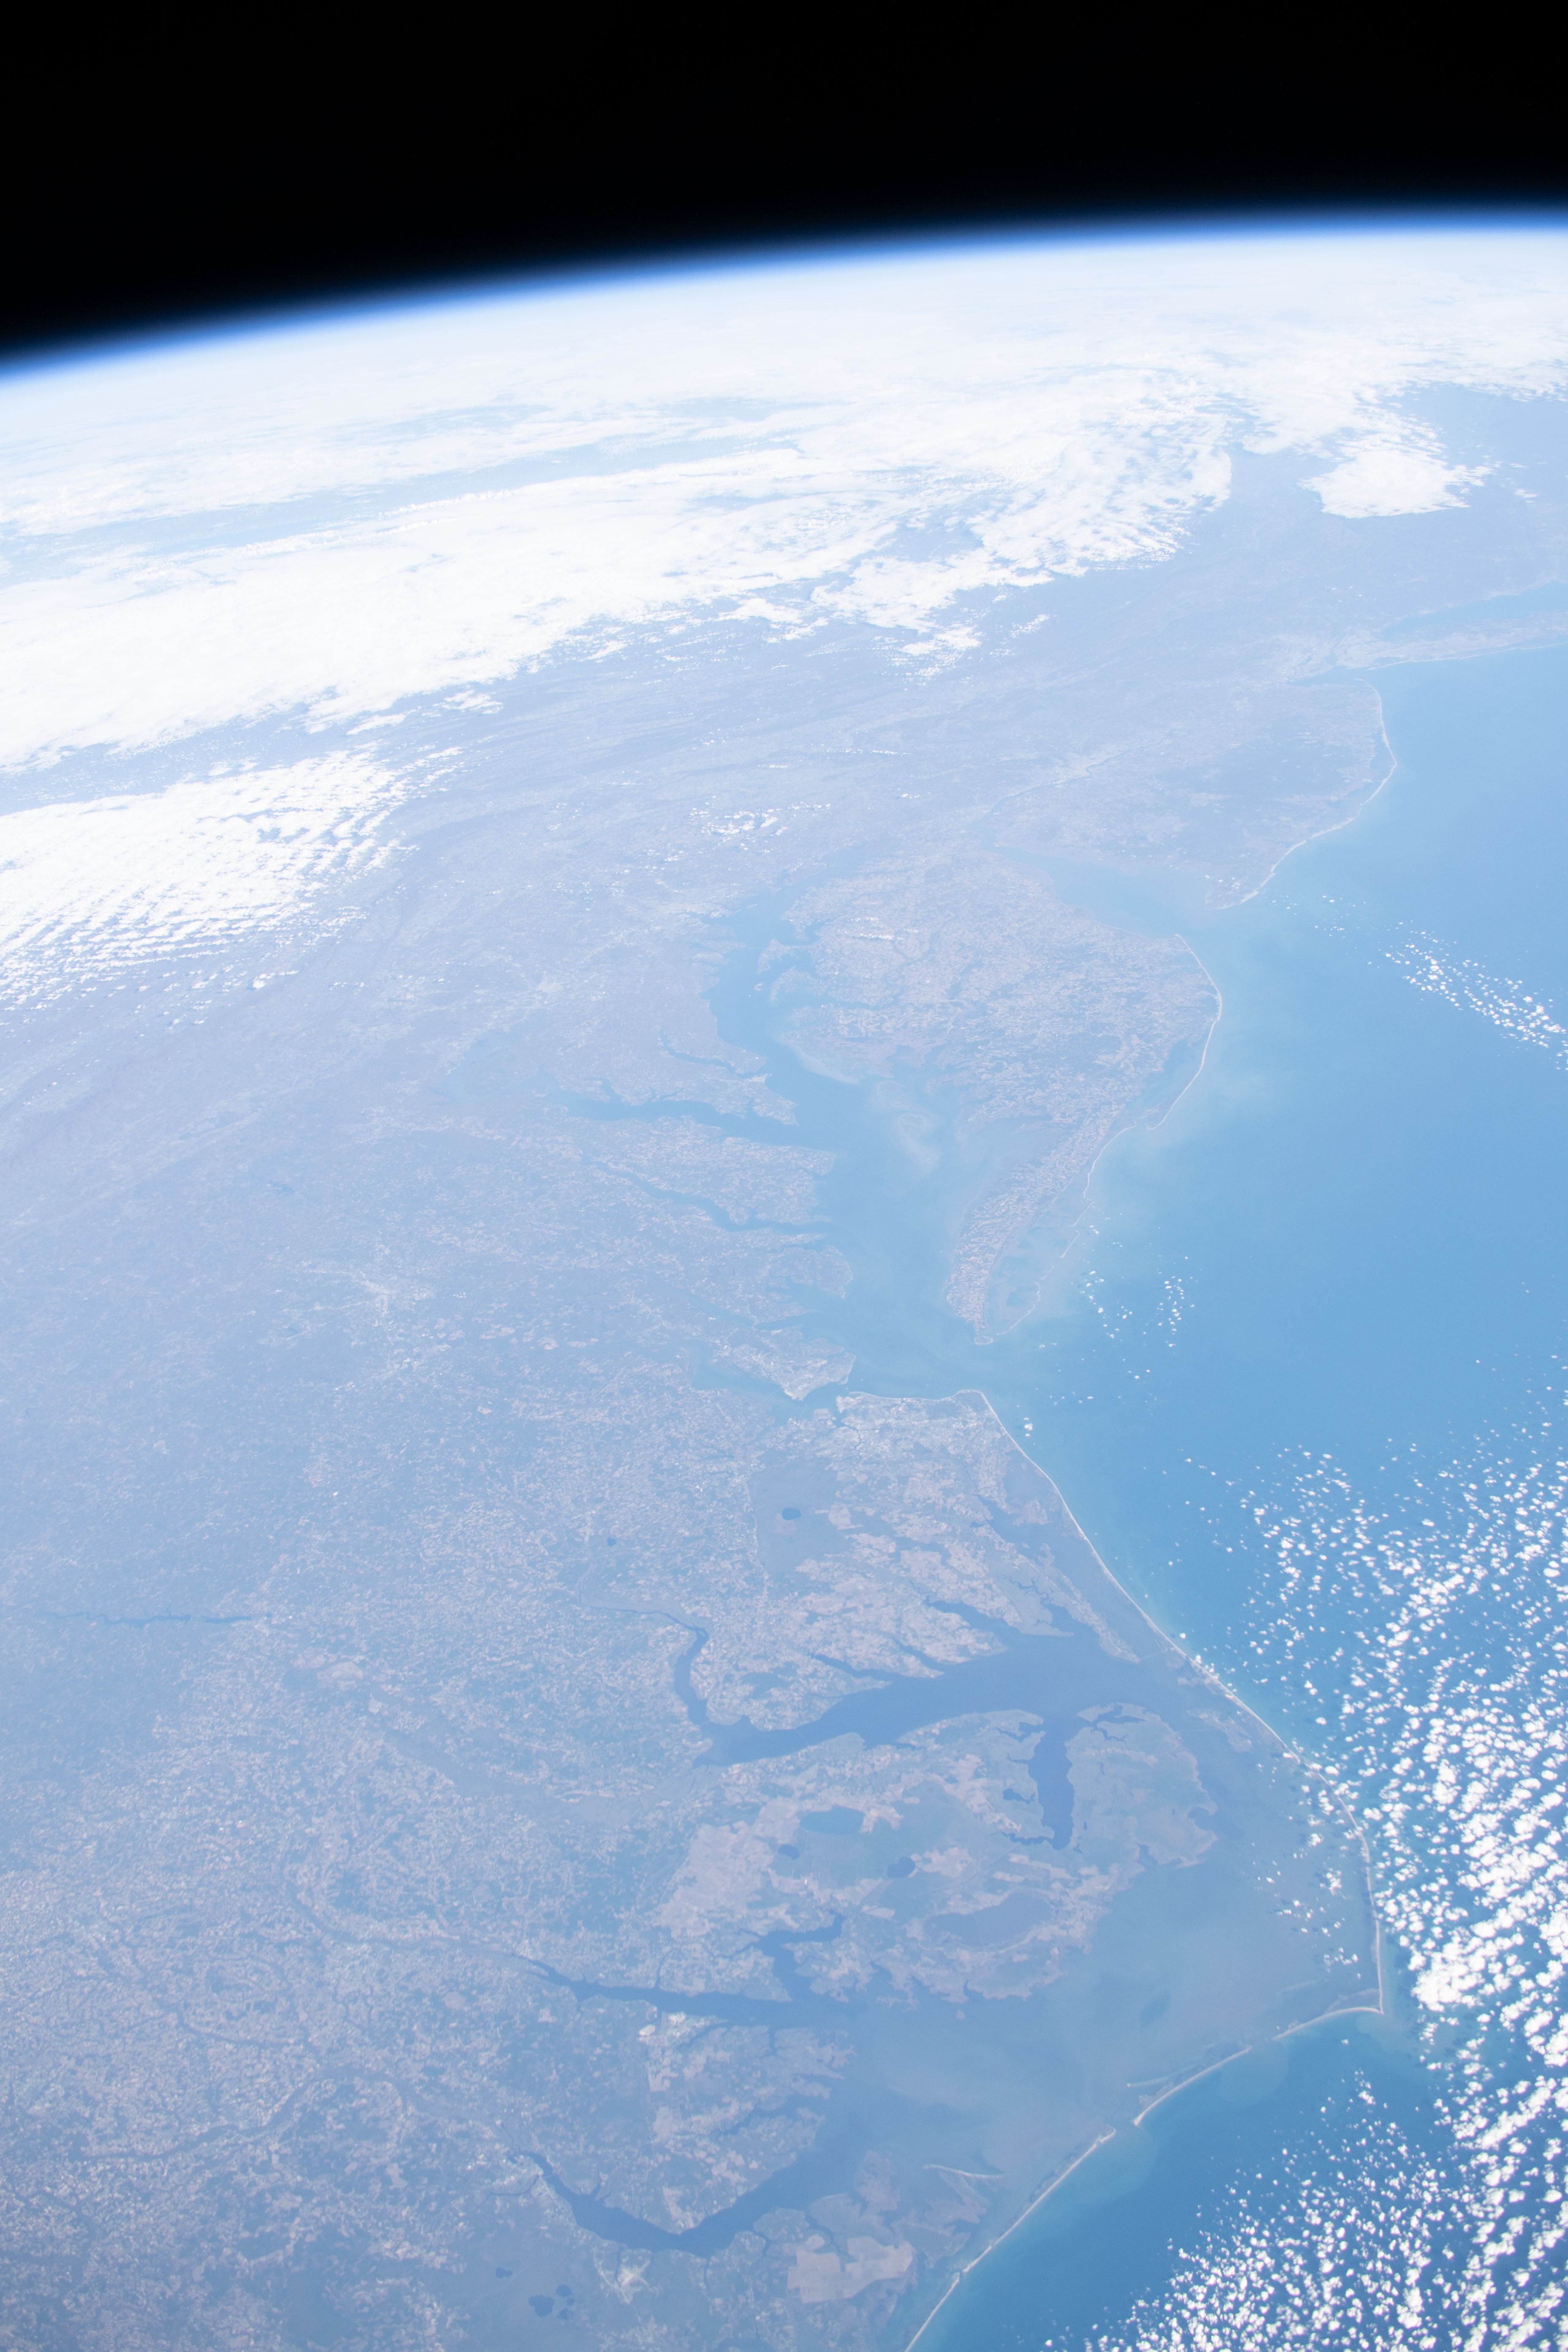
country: USA-MARYLAND
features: CHESAPEAKE BAY, PAMILCO SOUND
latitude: 38.0
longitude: -76.0
